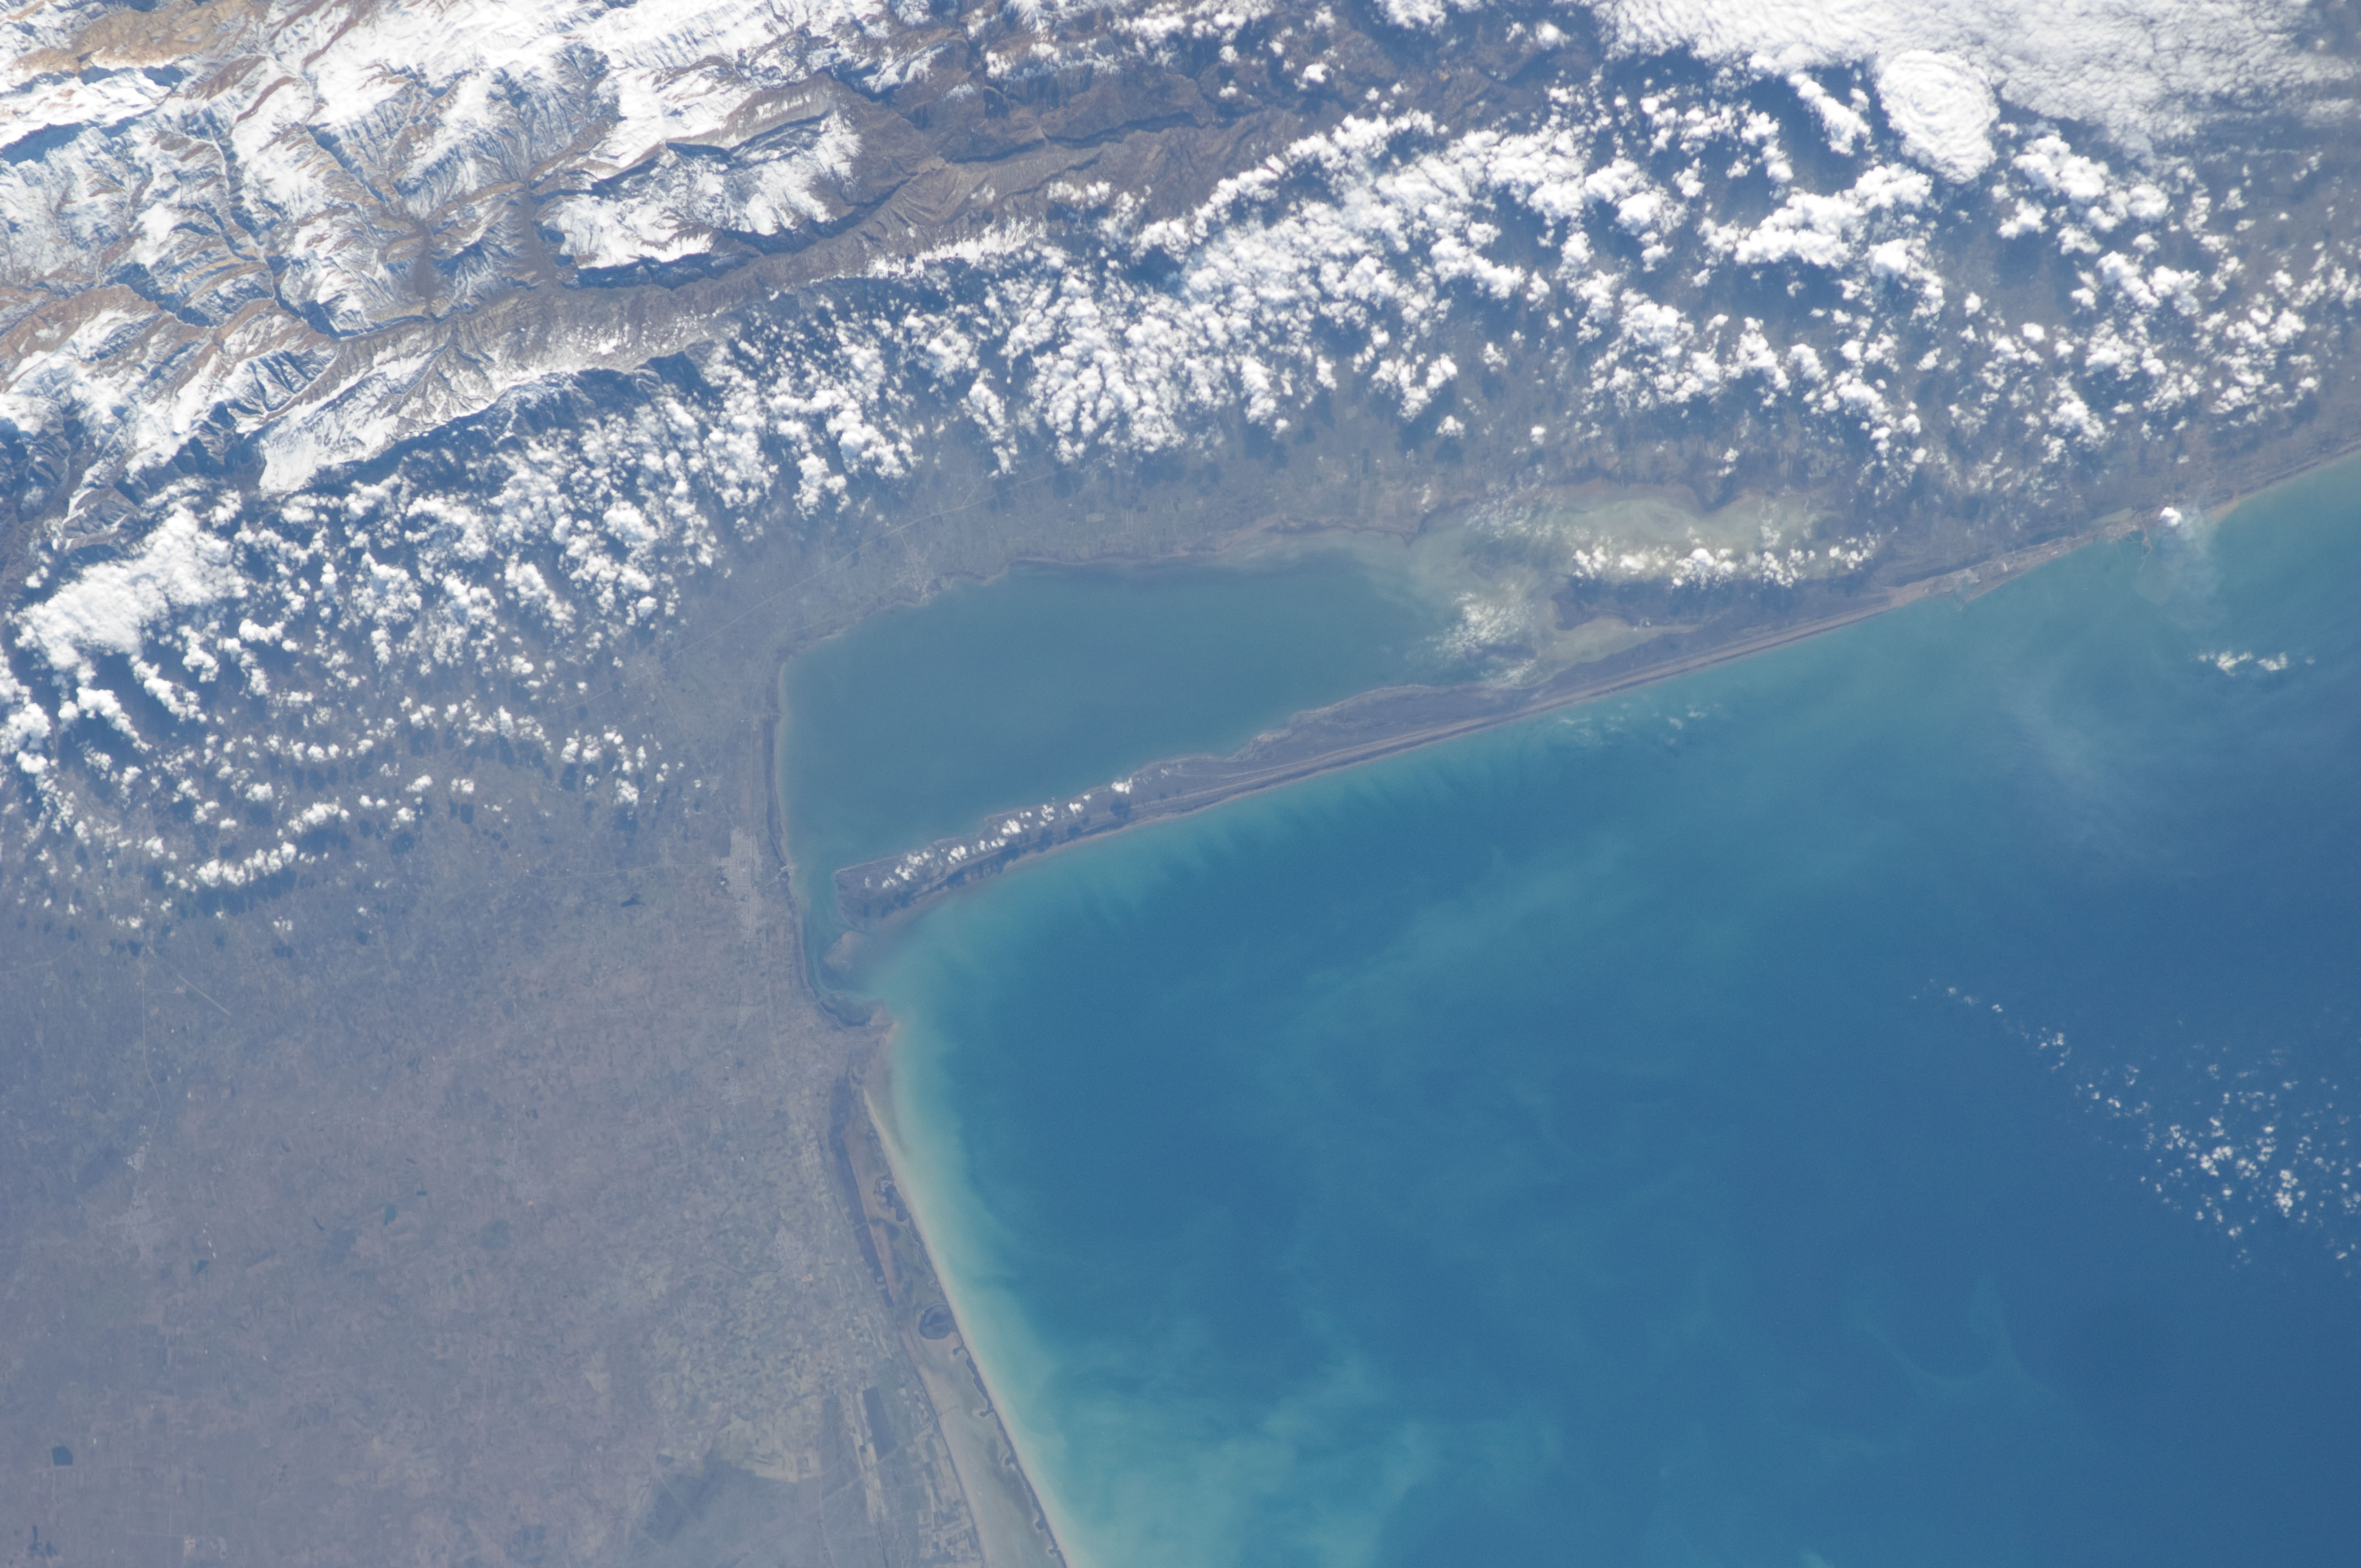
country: IRAN
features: CASPIAN SEA, LAG., QEZEL MEHDI, BANDAR TORKAMAN, ELBURZ MTS., SNOW, GOMISHAN, MIAN KALEH
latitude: 36.9
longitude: 53.6
